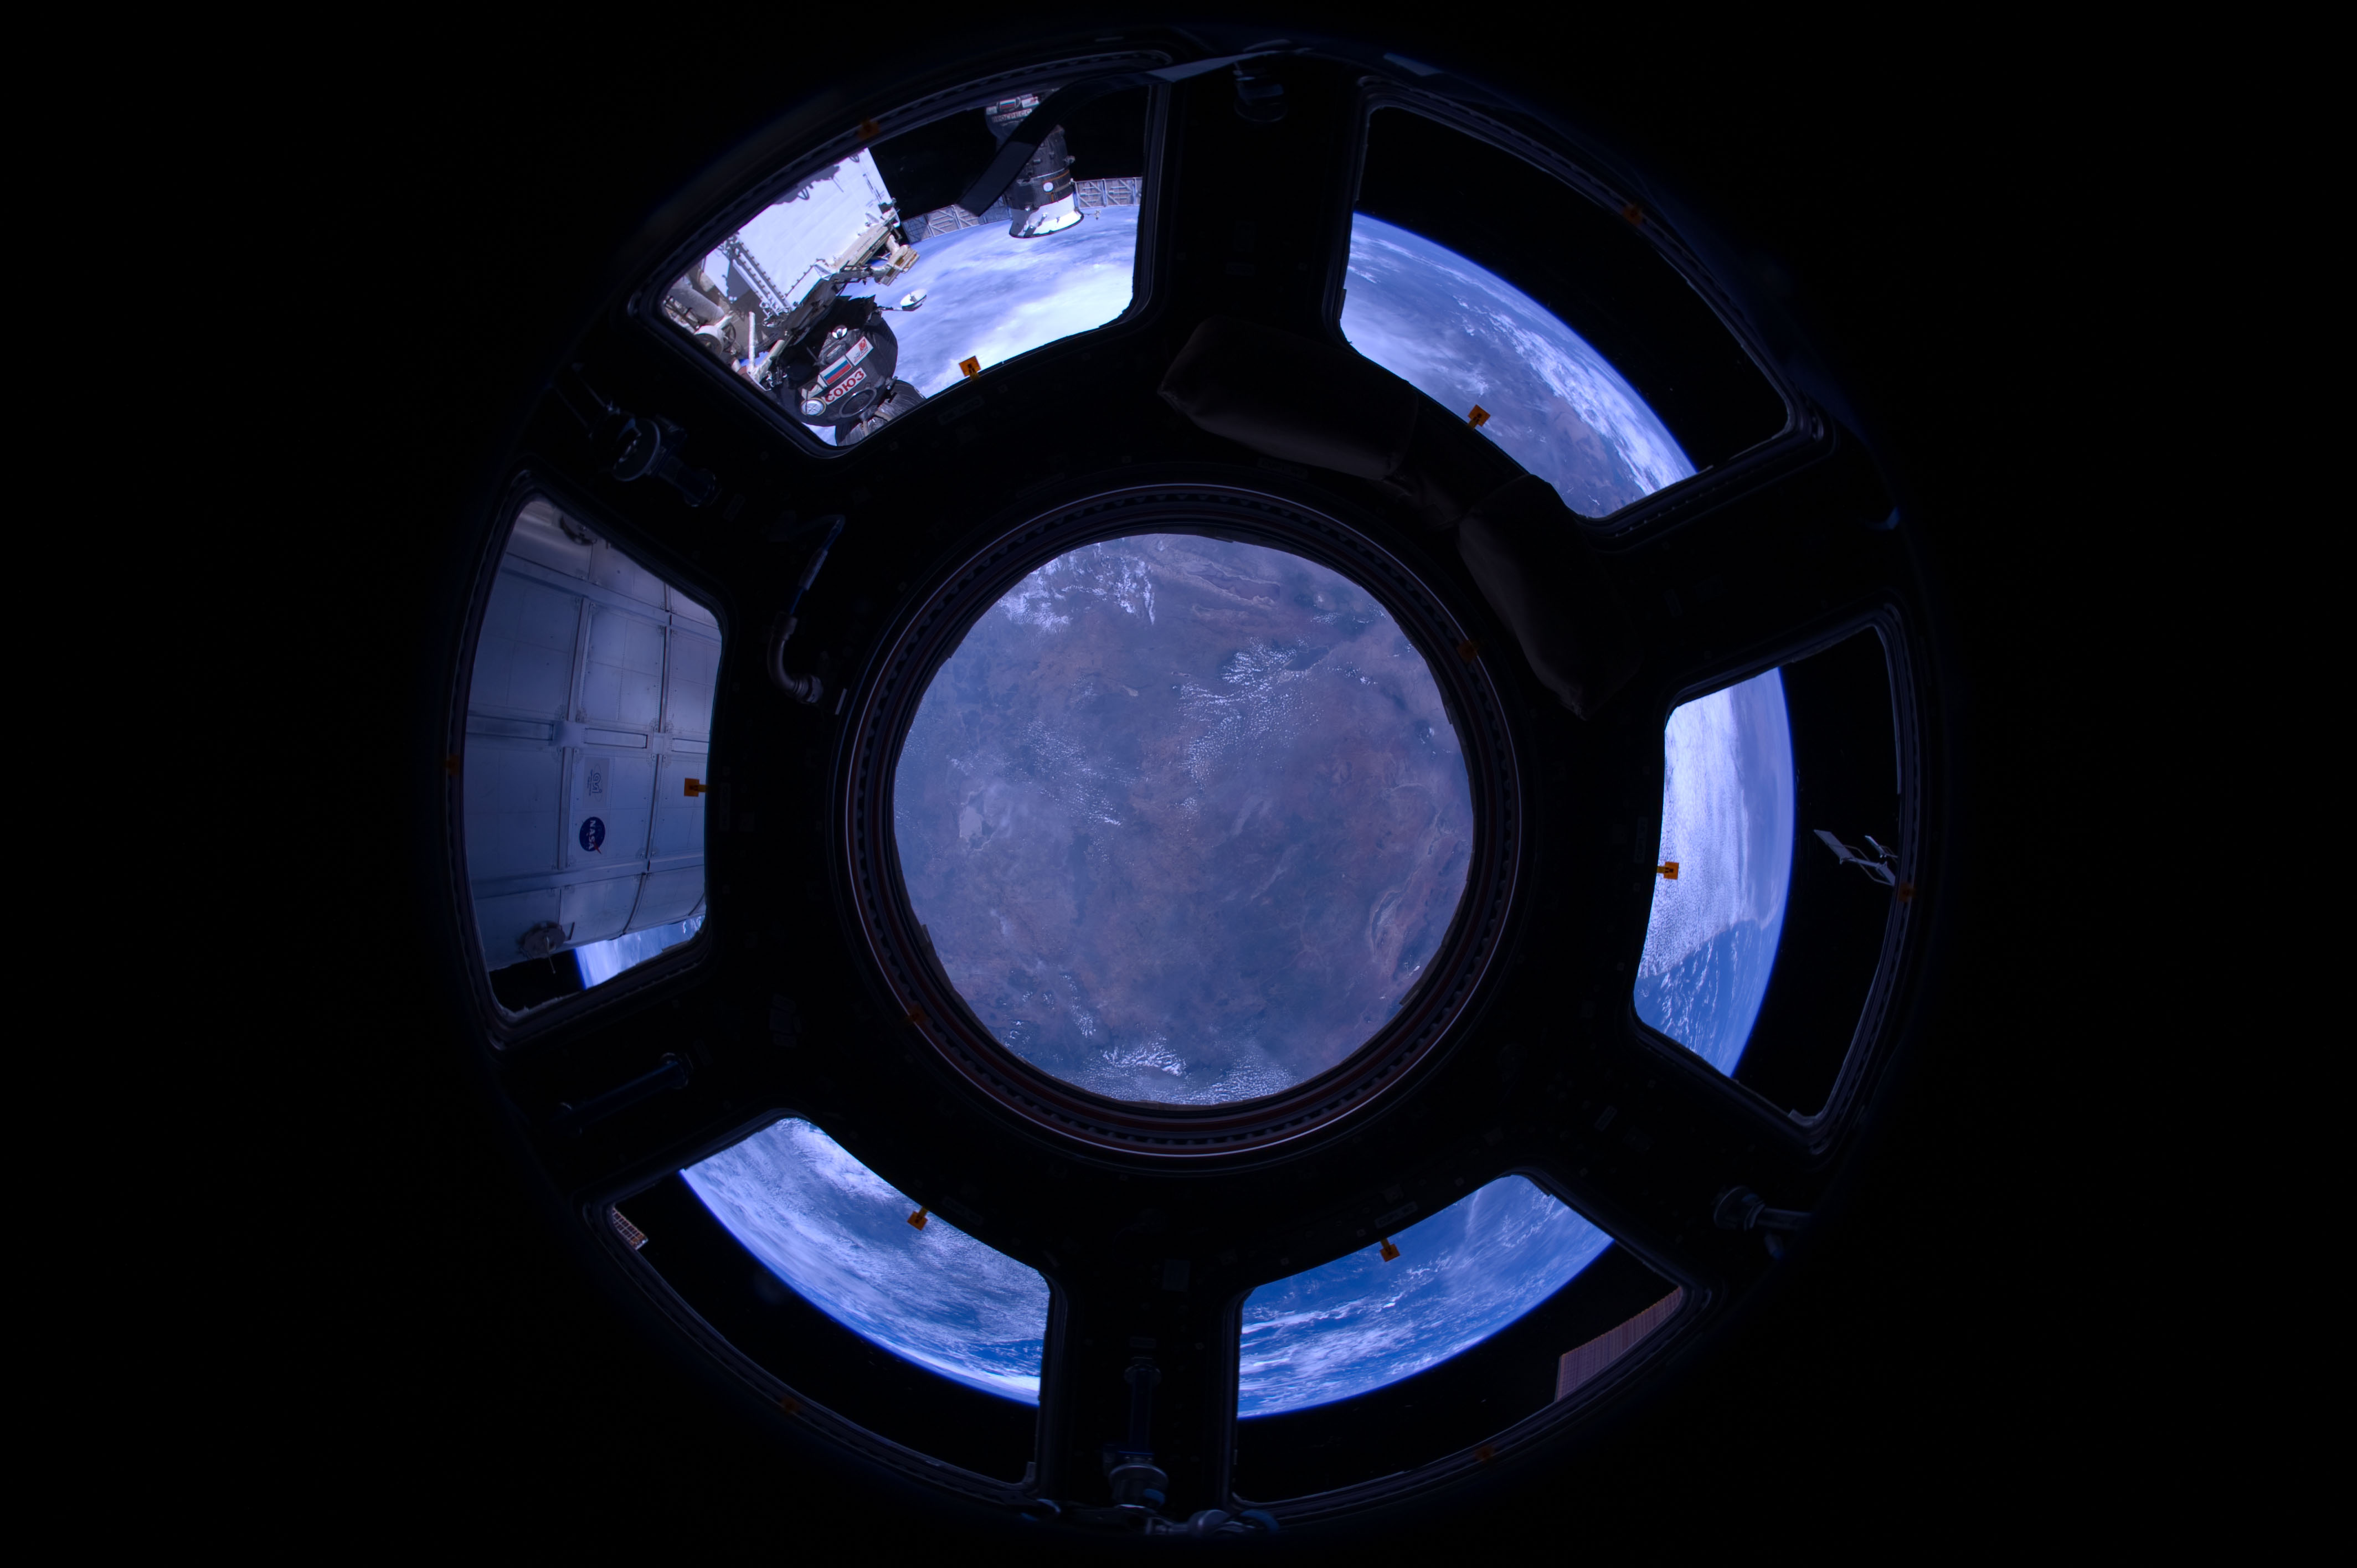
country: TANZANIA
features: L. SULUNGA, L. MANYARA, RUVU R. DRAIN.
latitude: -5.0
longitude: 36.0
